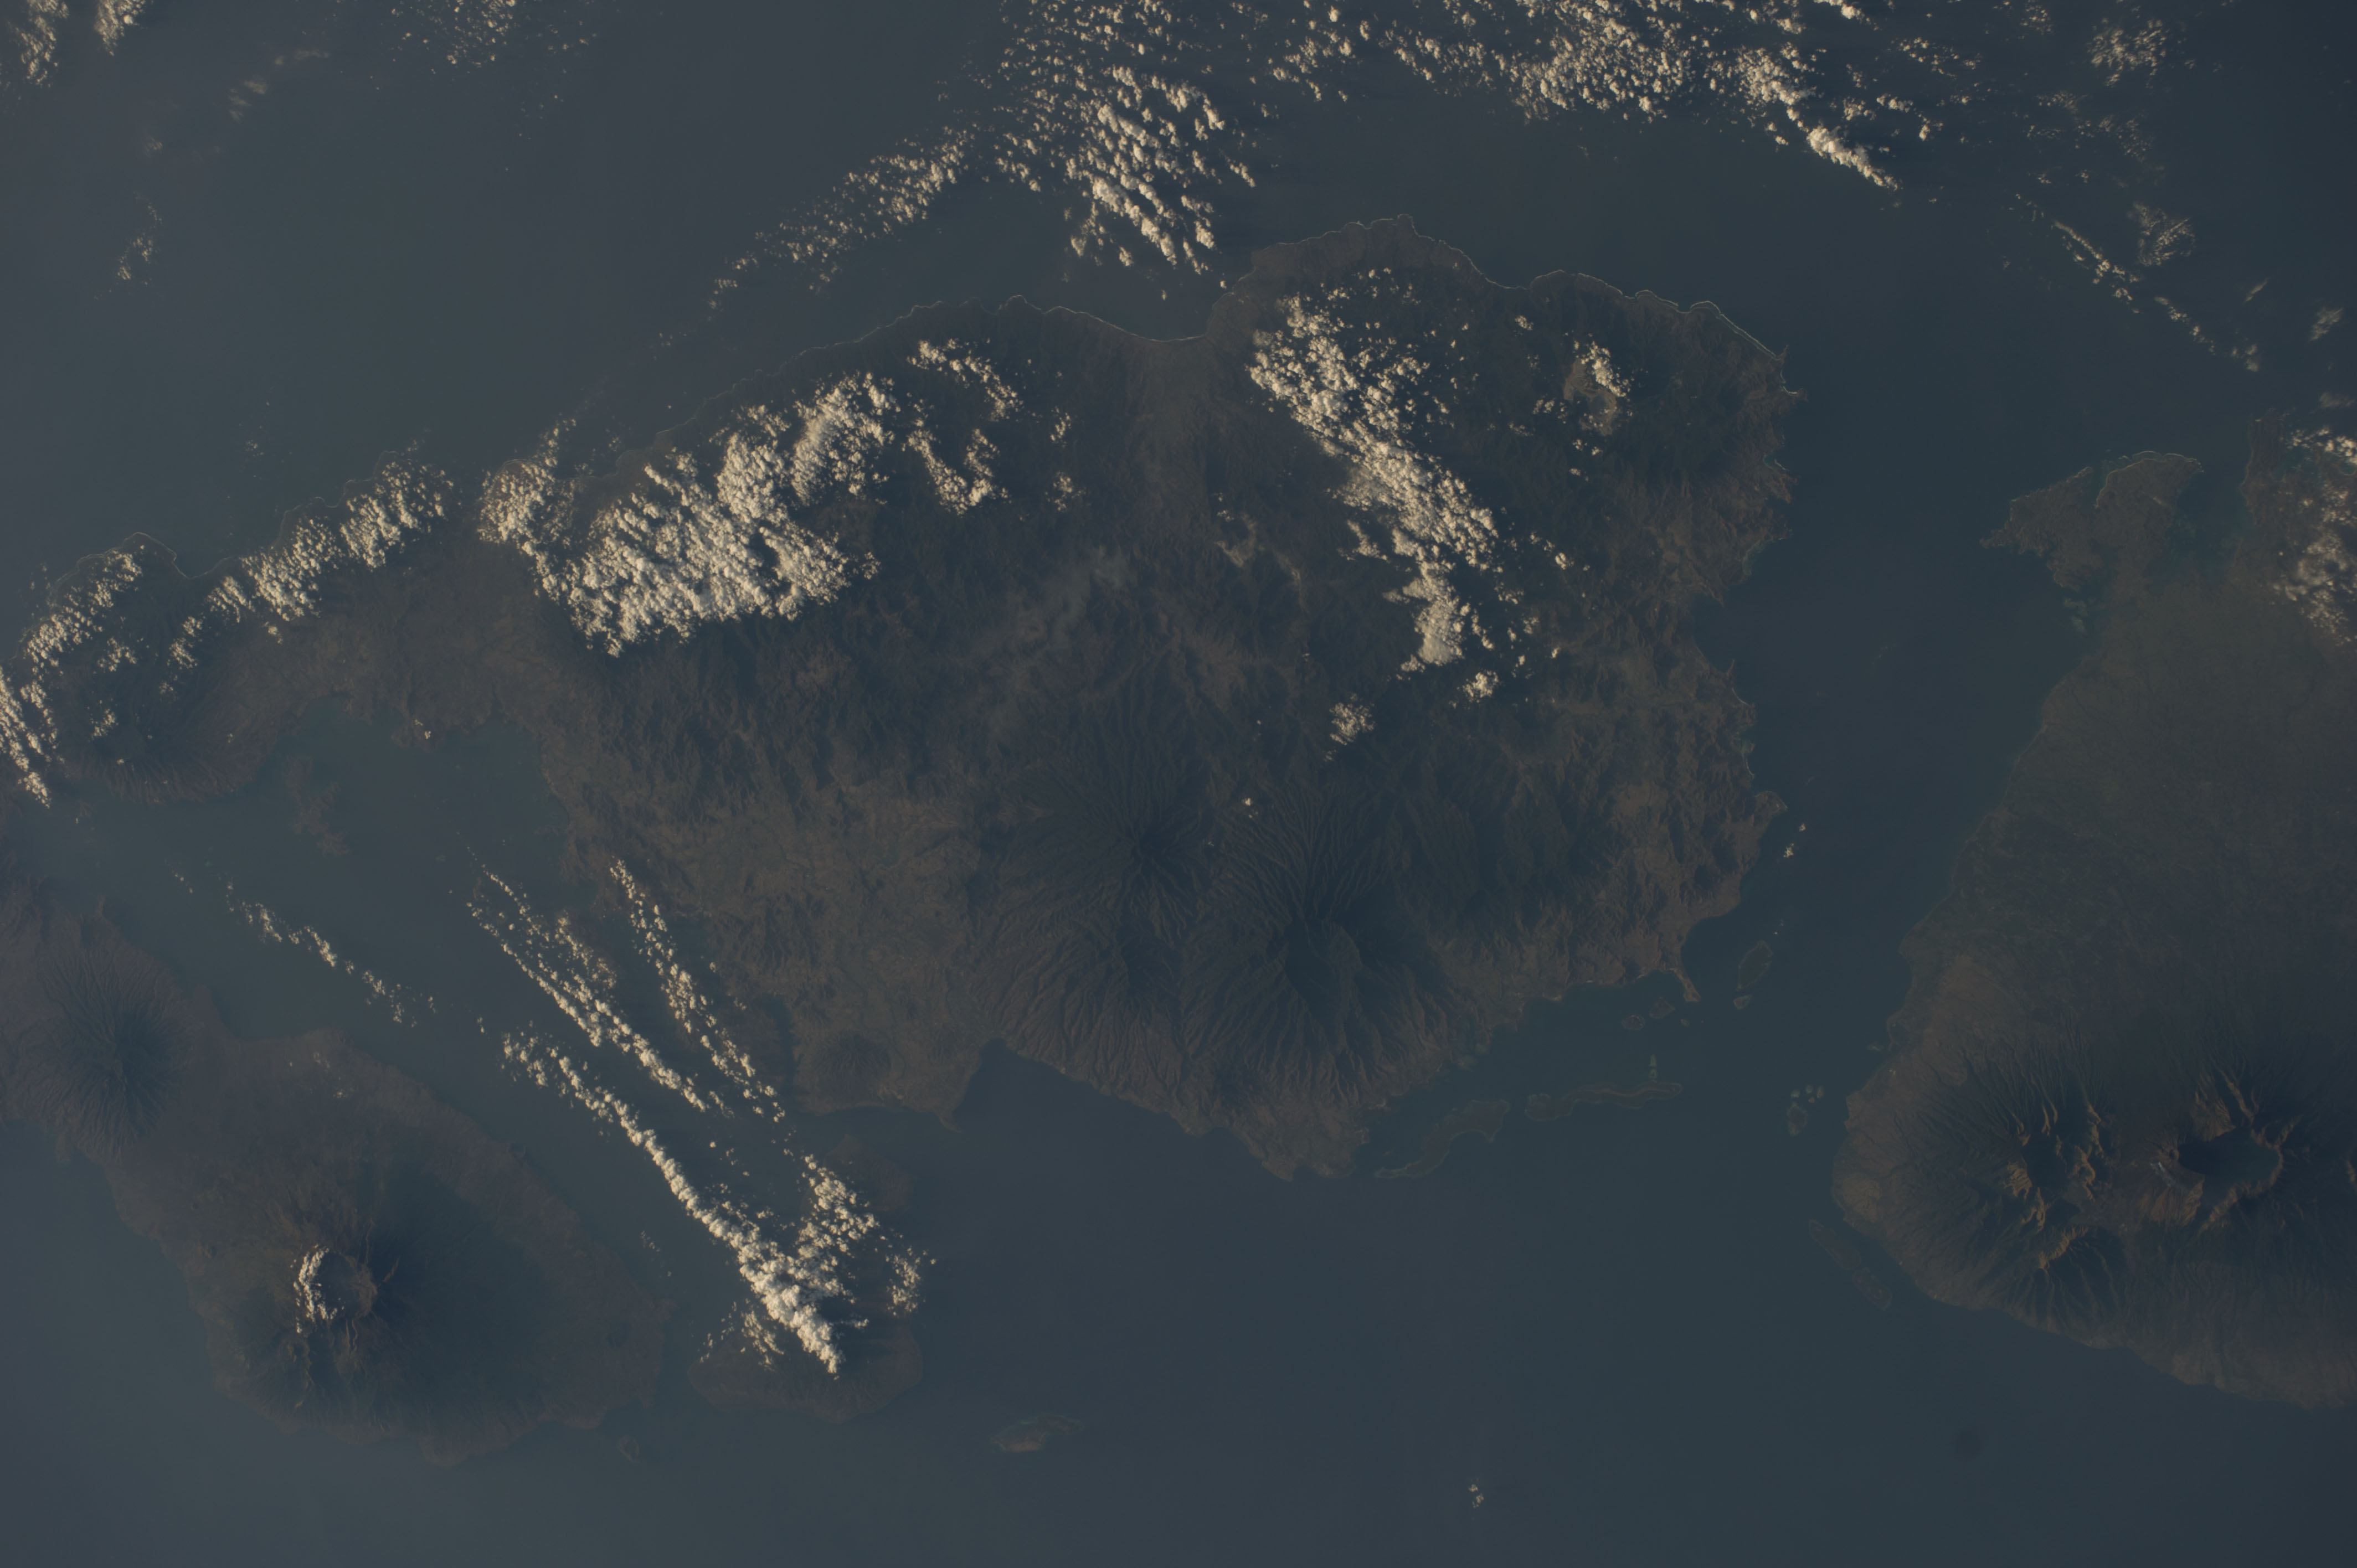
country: INDONESIA
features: MT. RINJANI, L. SEGARA ANAK, LIMBOK I., BALI S., W. NUSA TENGGARA, MT. TAMBORA, MOJO I.
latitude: -8.5
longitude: 117.0
